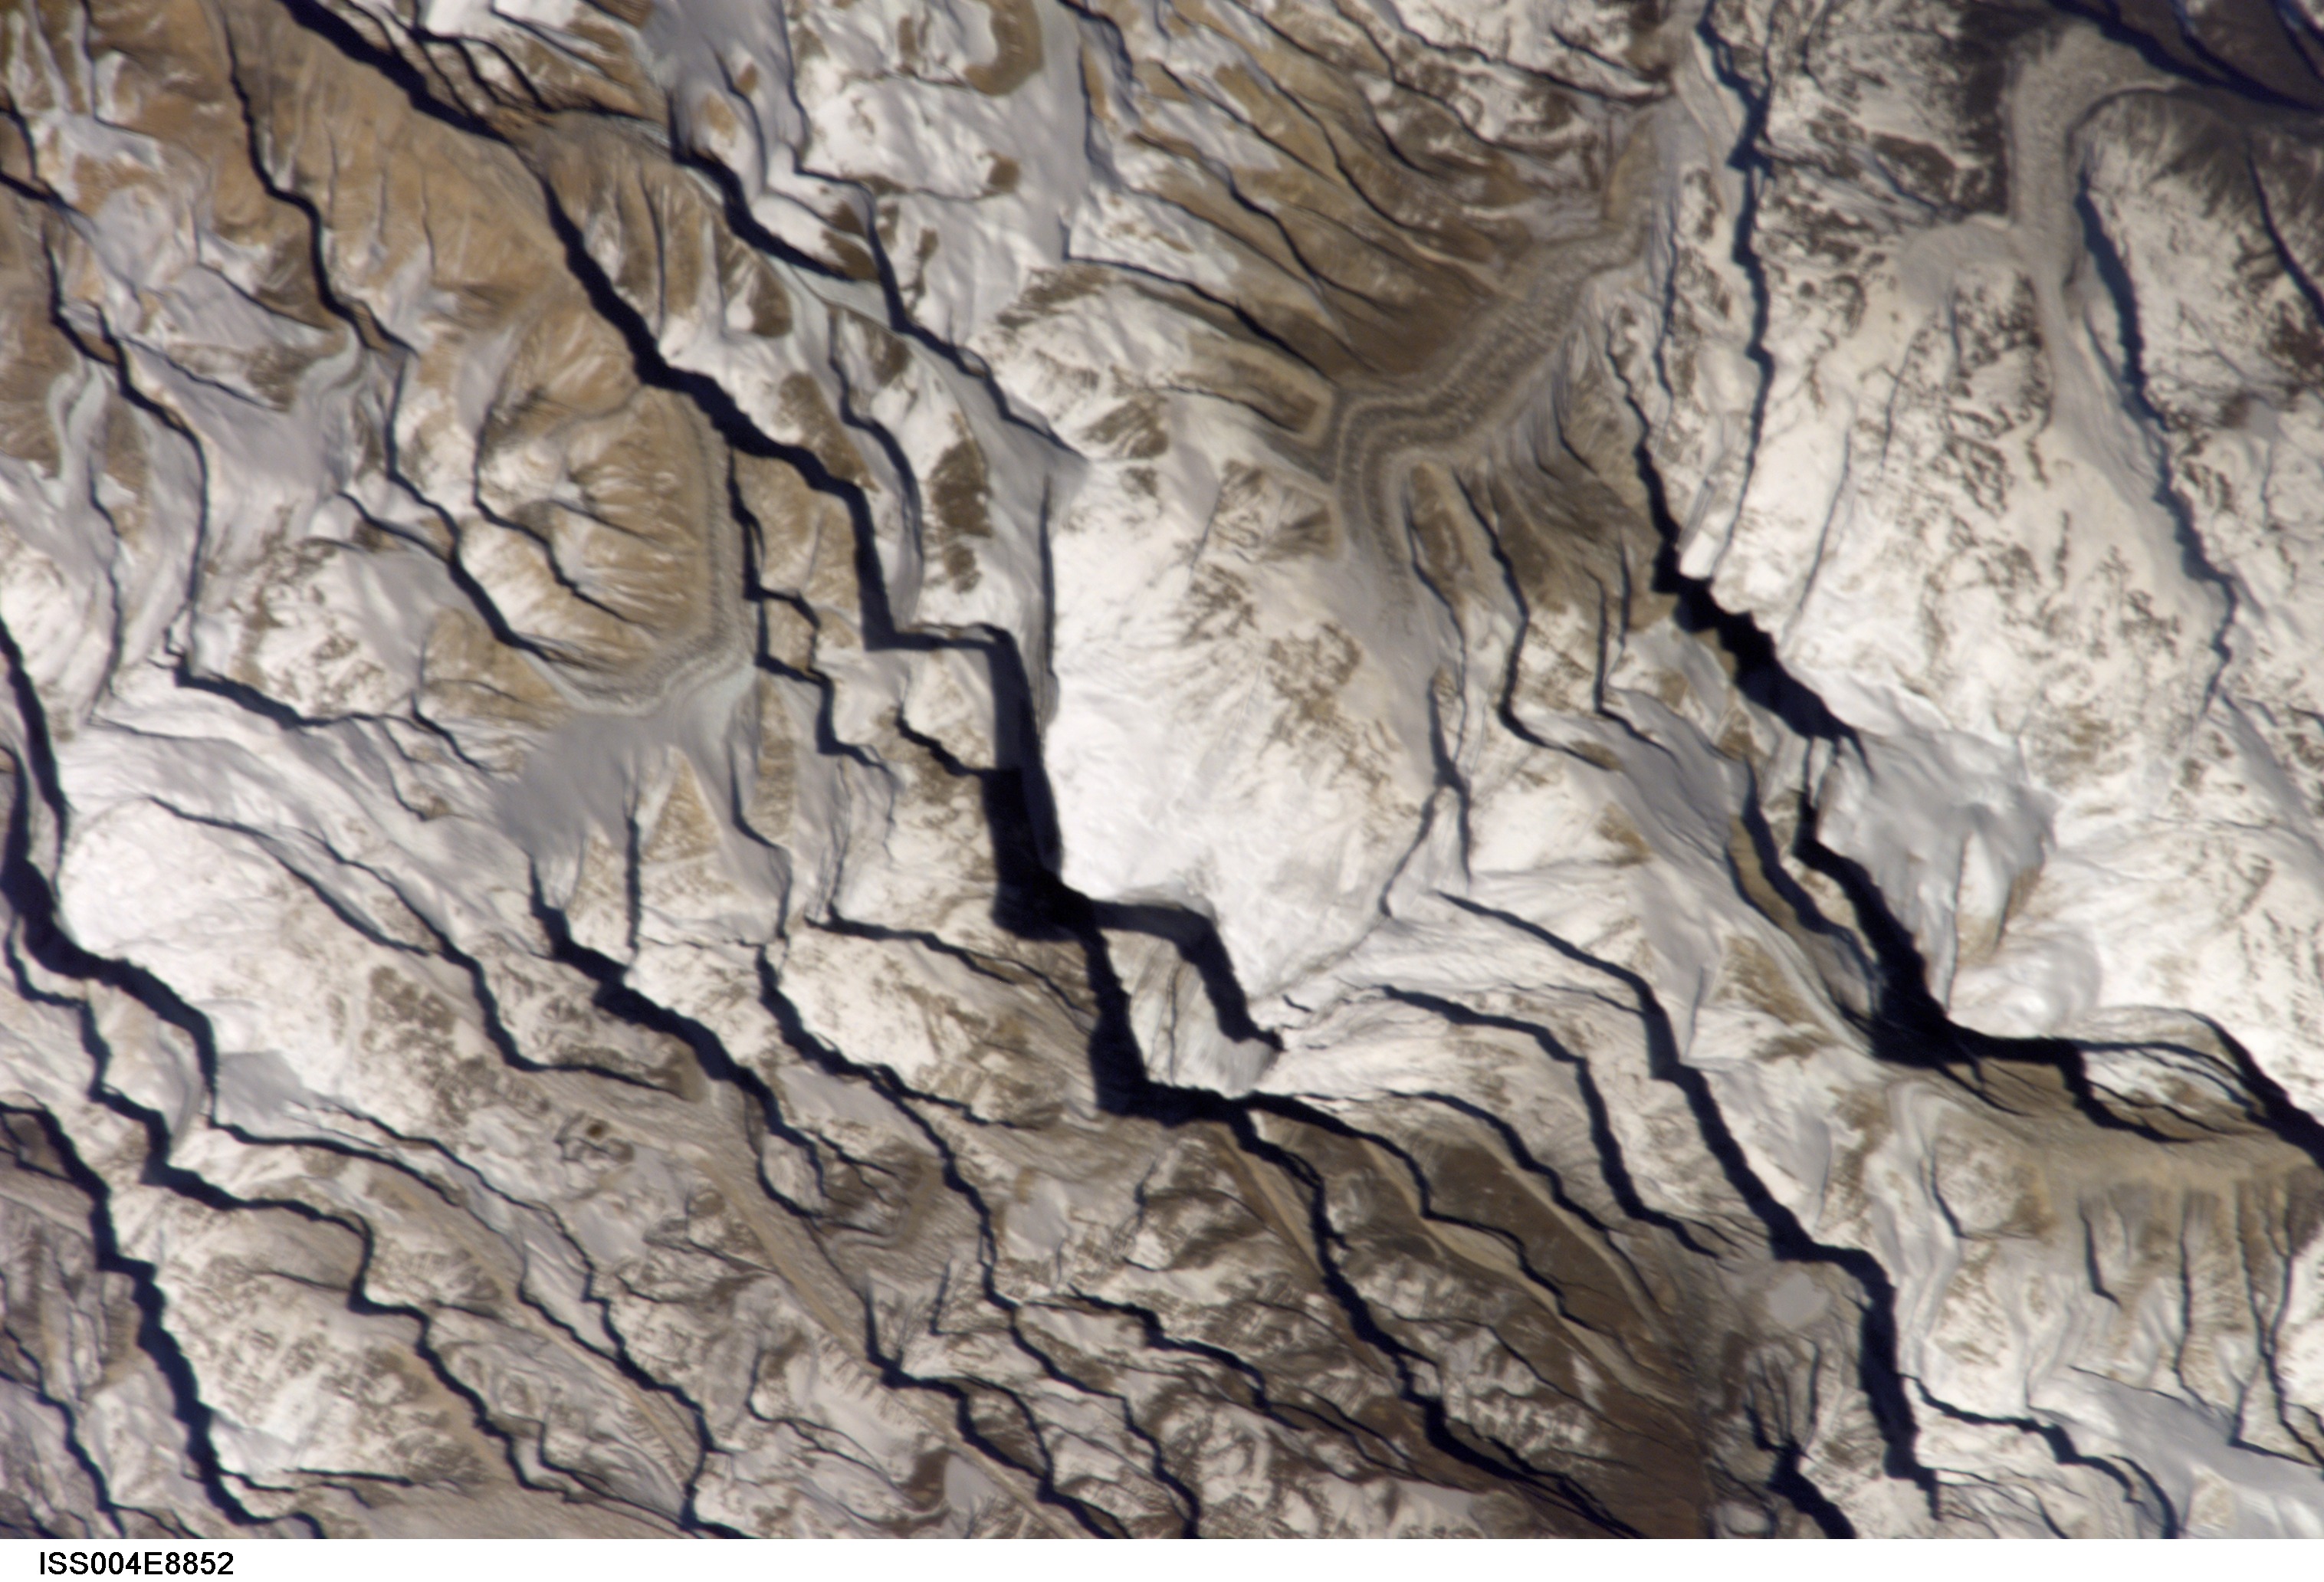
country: CHINA
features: MOUNT EVEREST, LHOTSE PEAK
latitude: 28.0
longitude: 86.5
